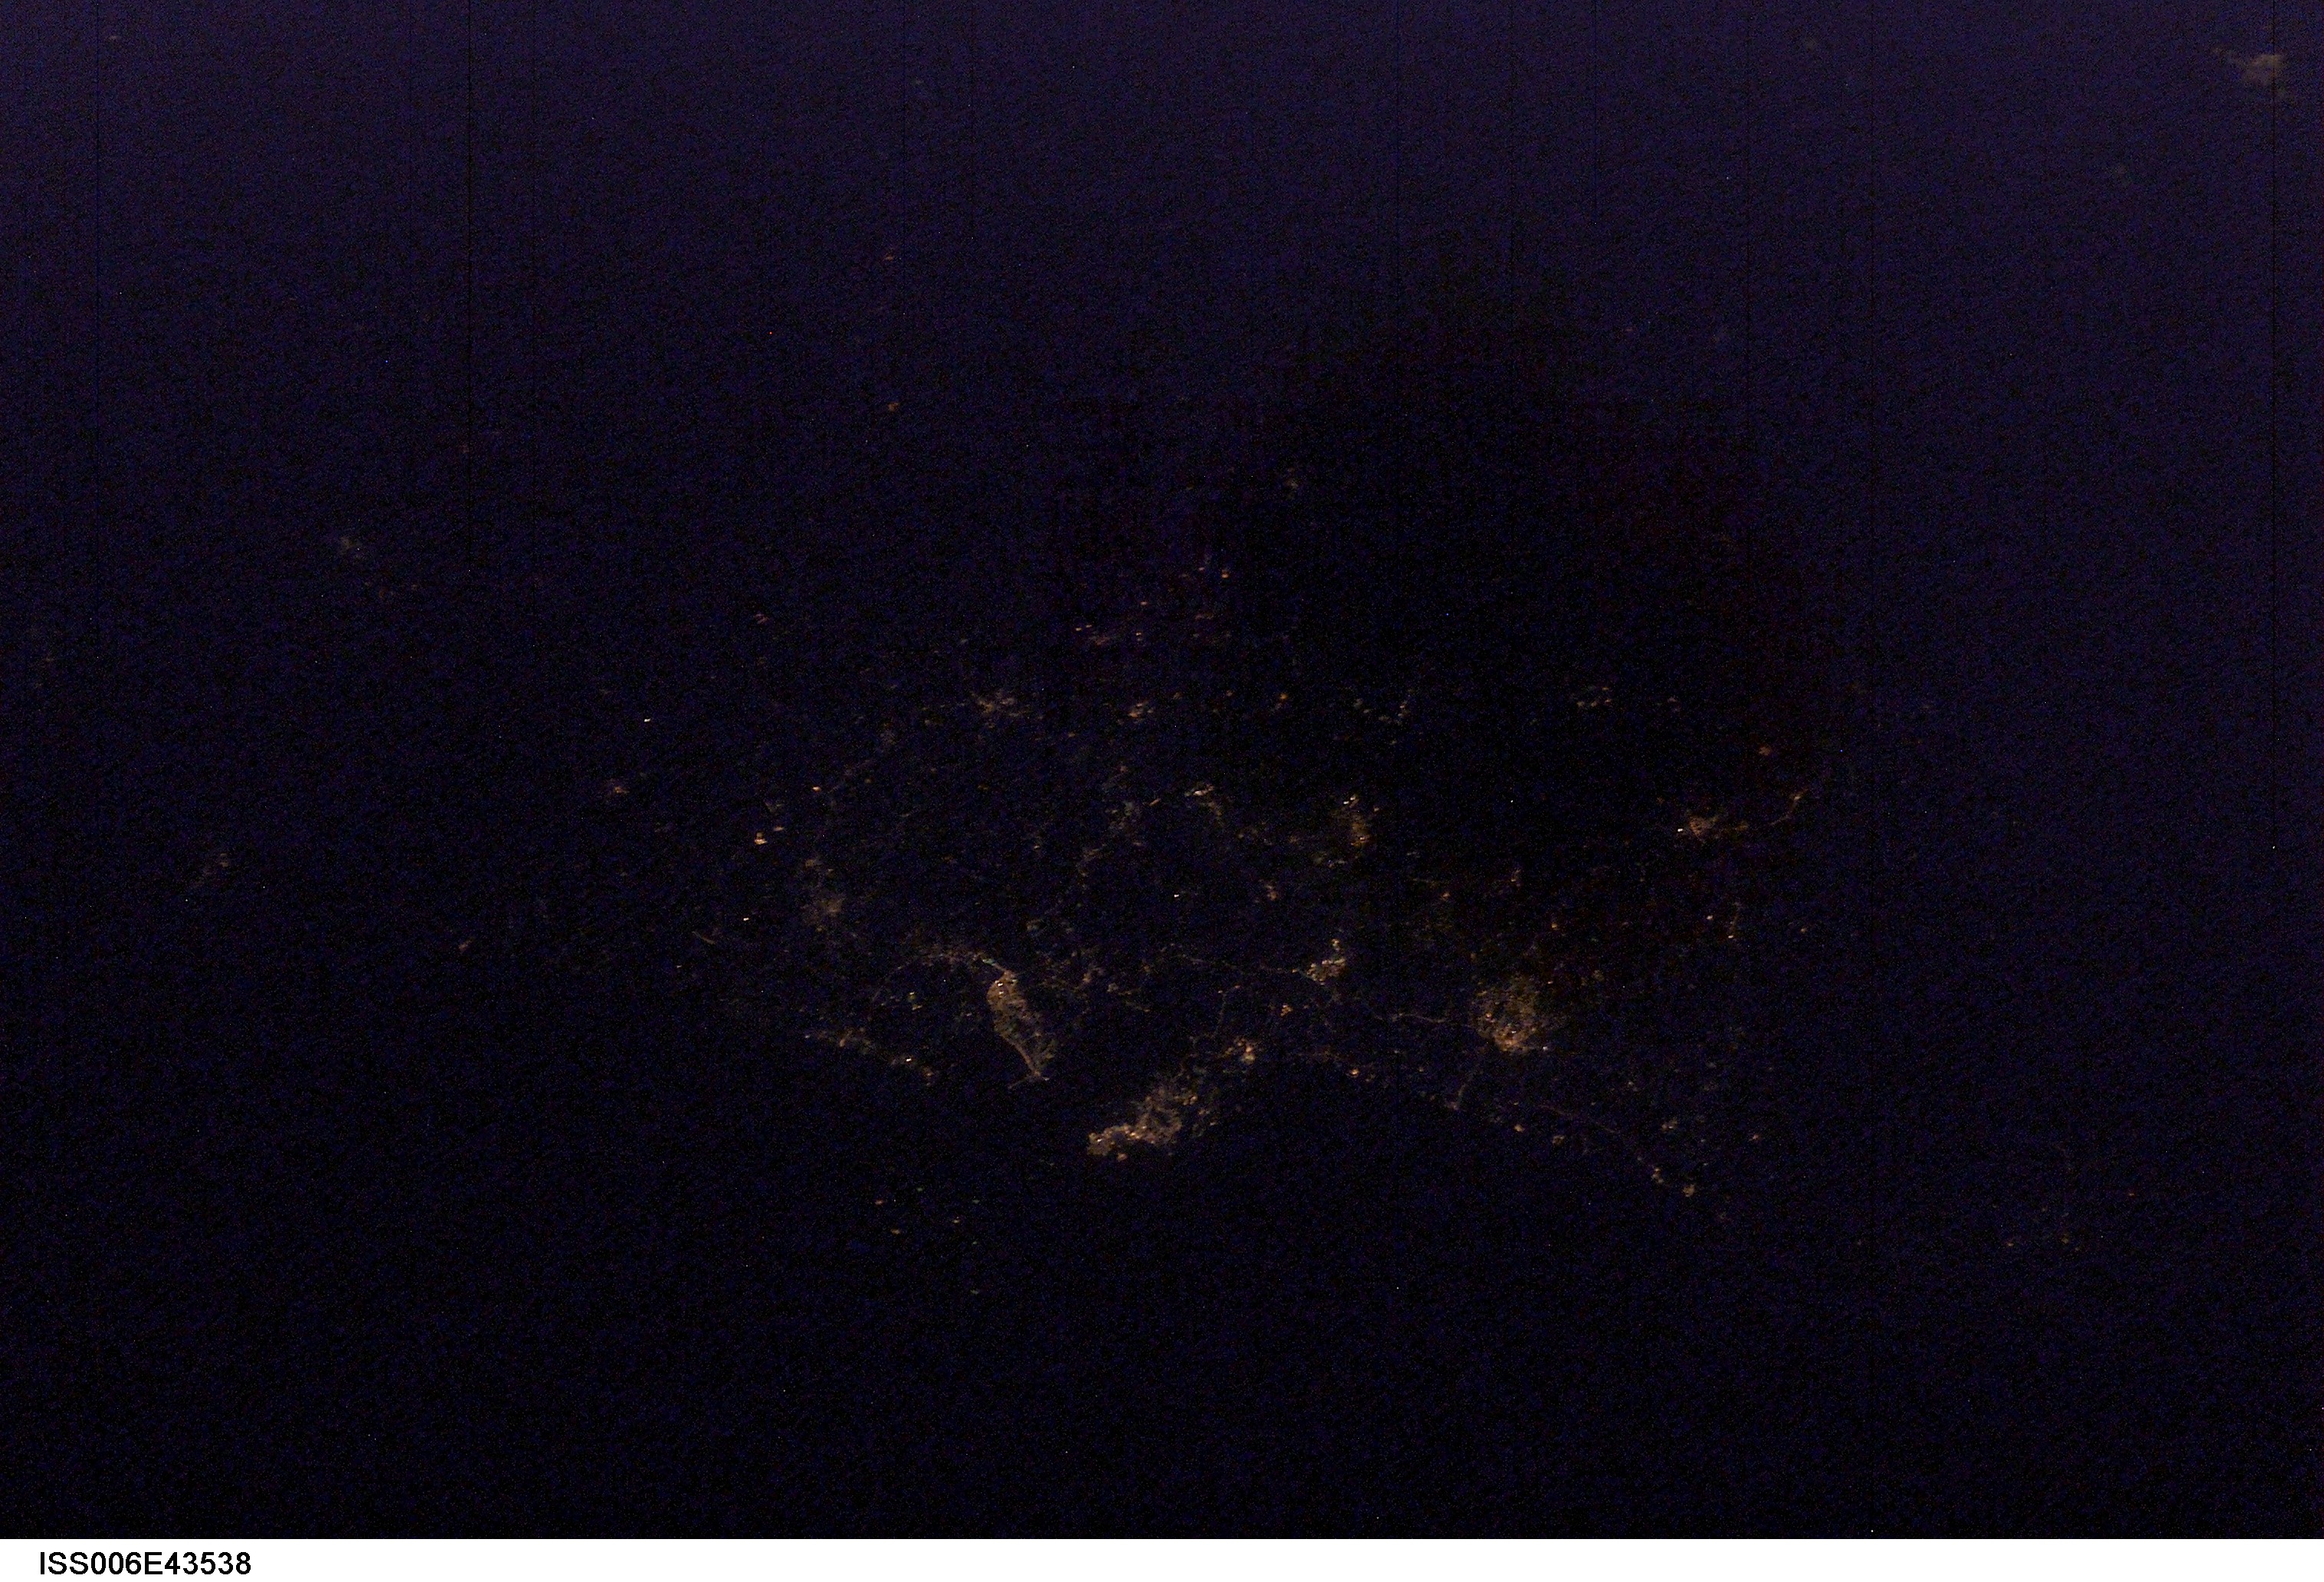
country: INDIA
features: DARK EARTHOBS
